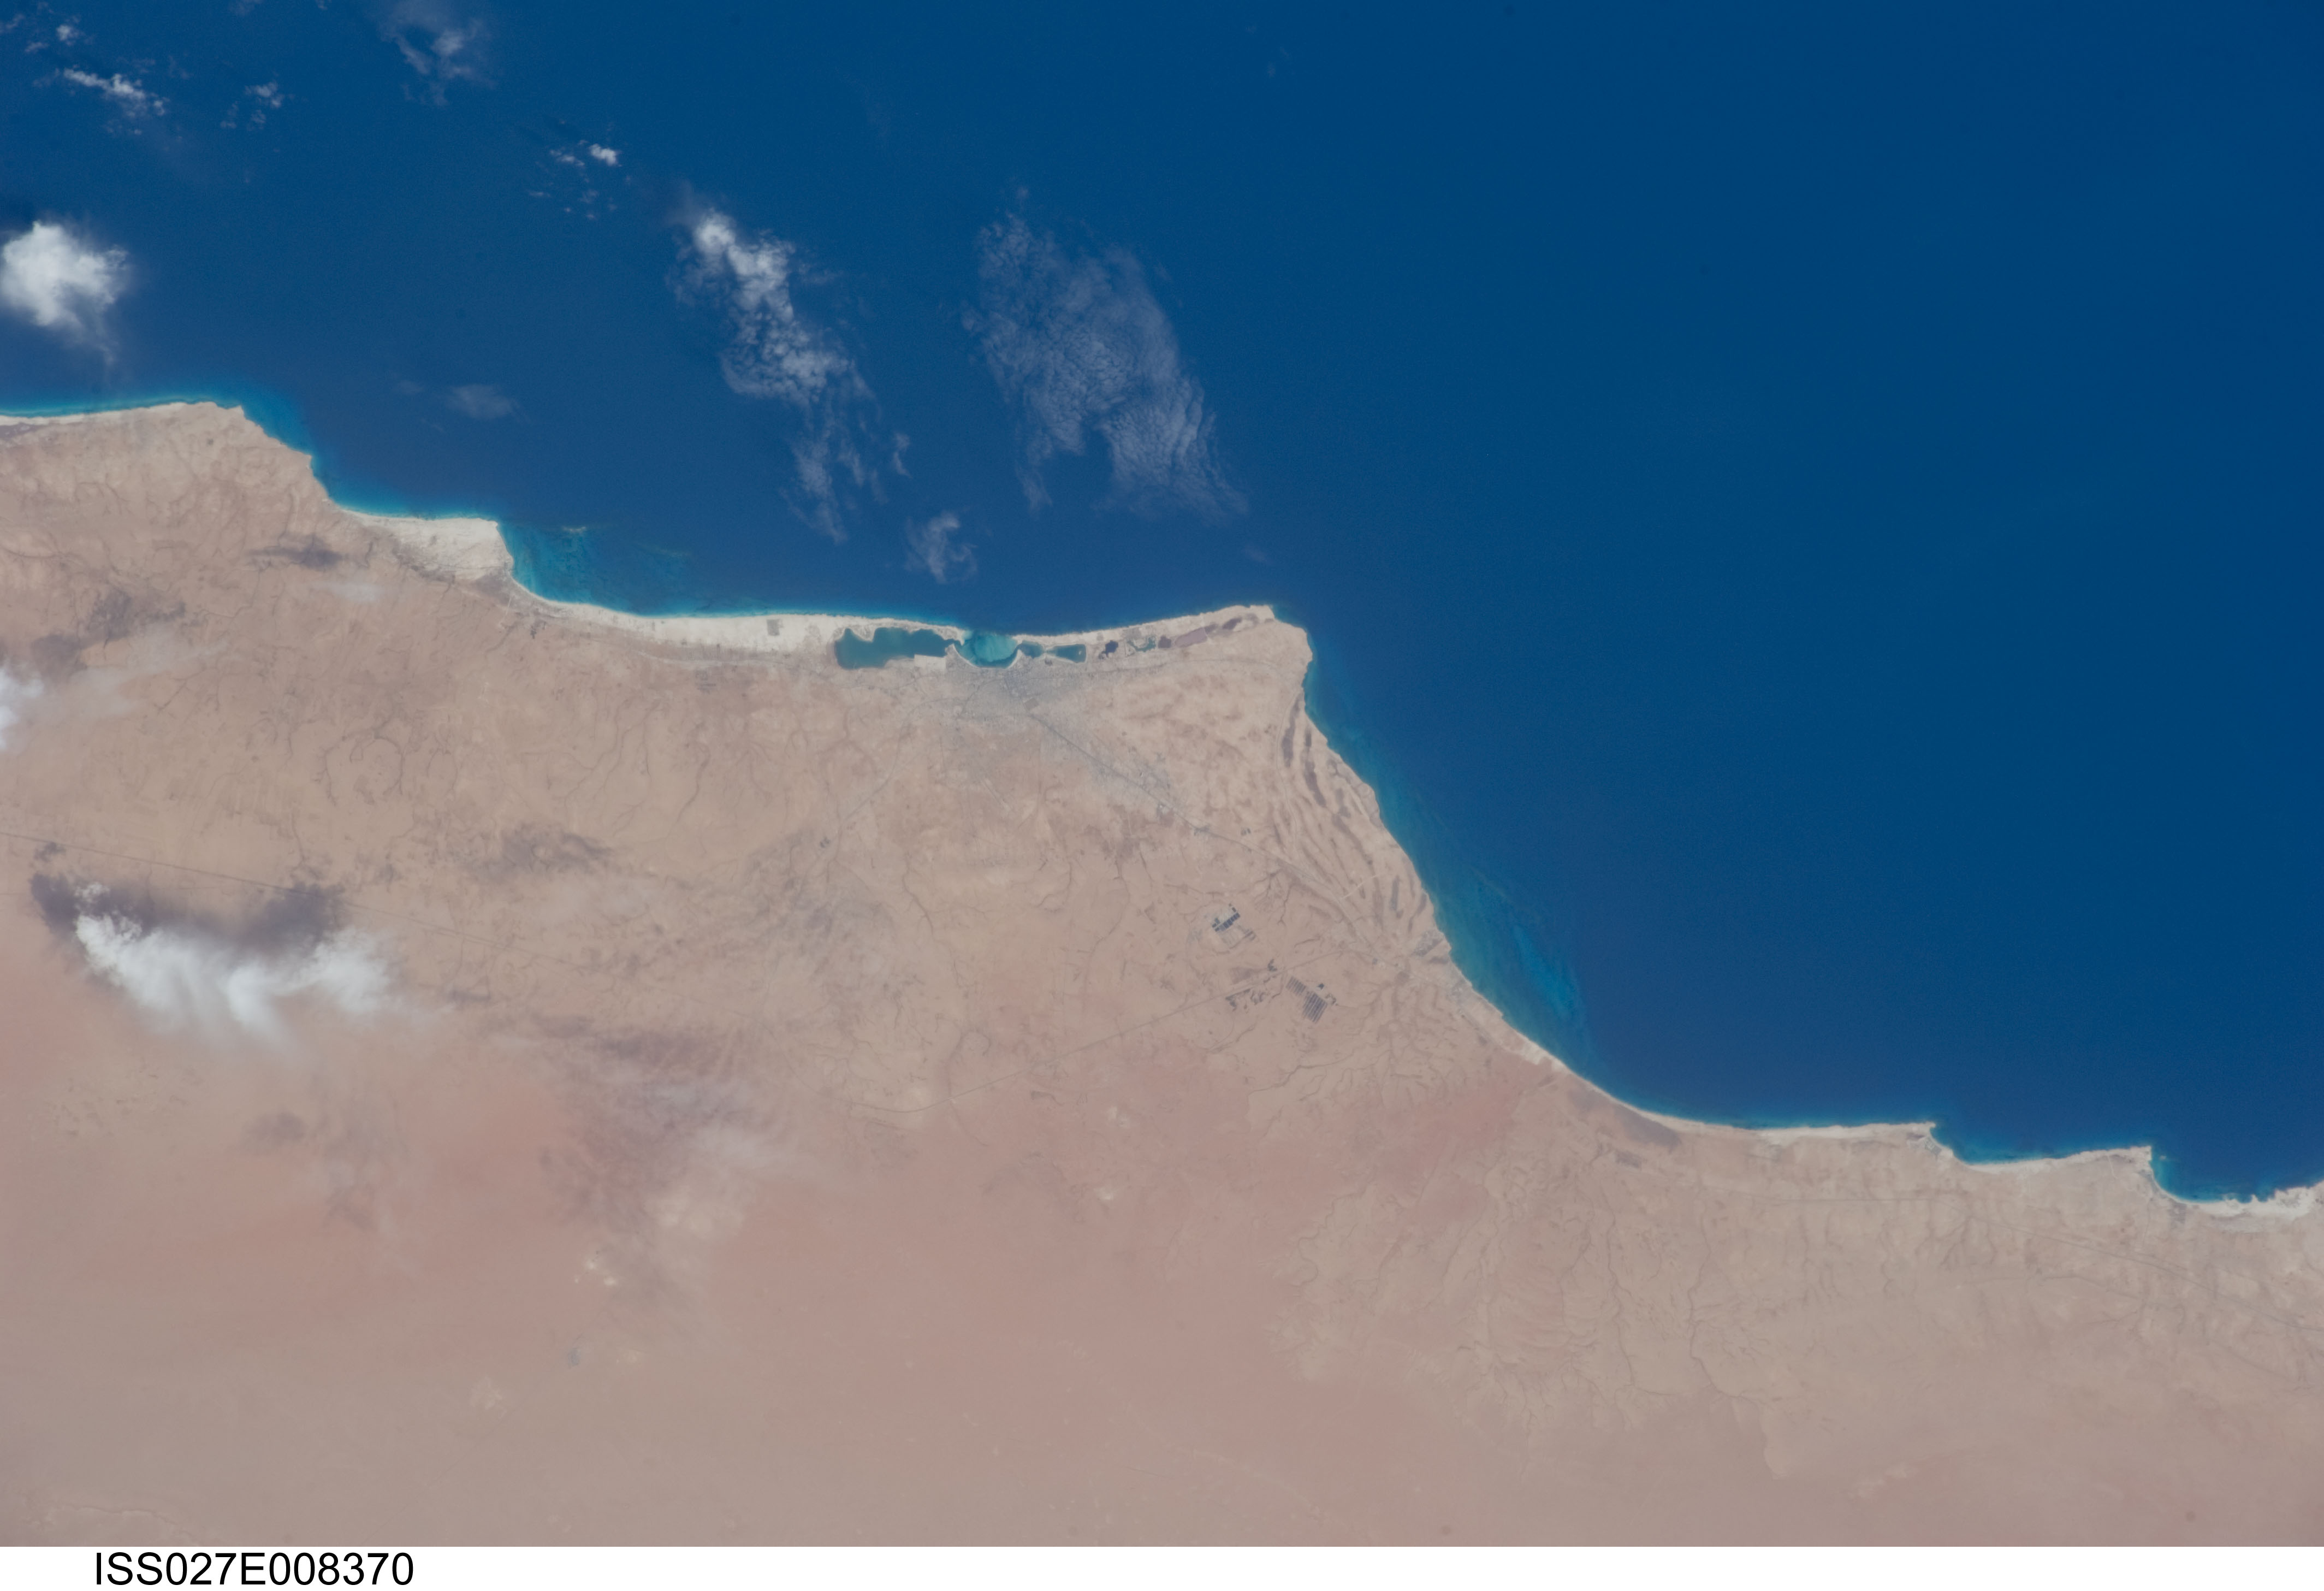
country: EGYPT
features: MERSA MATRUH, MEDITERRANEAN SEA
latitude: 31.3
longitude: 27.3
